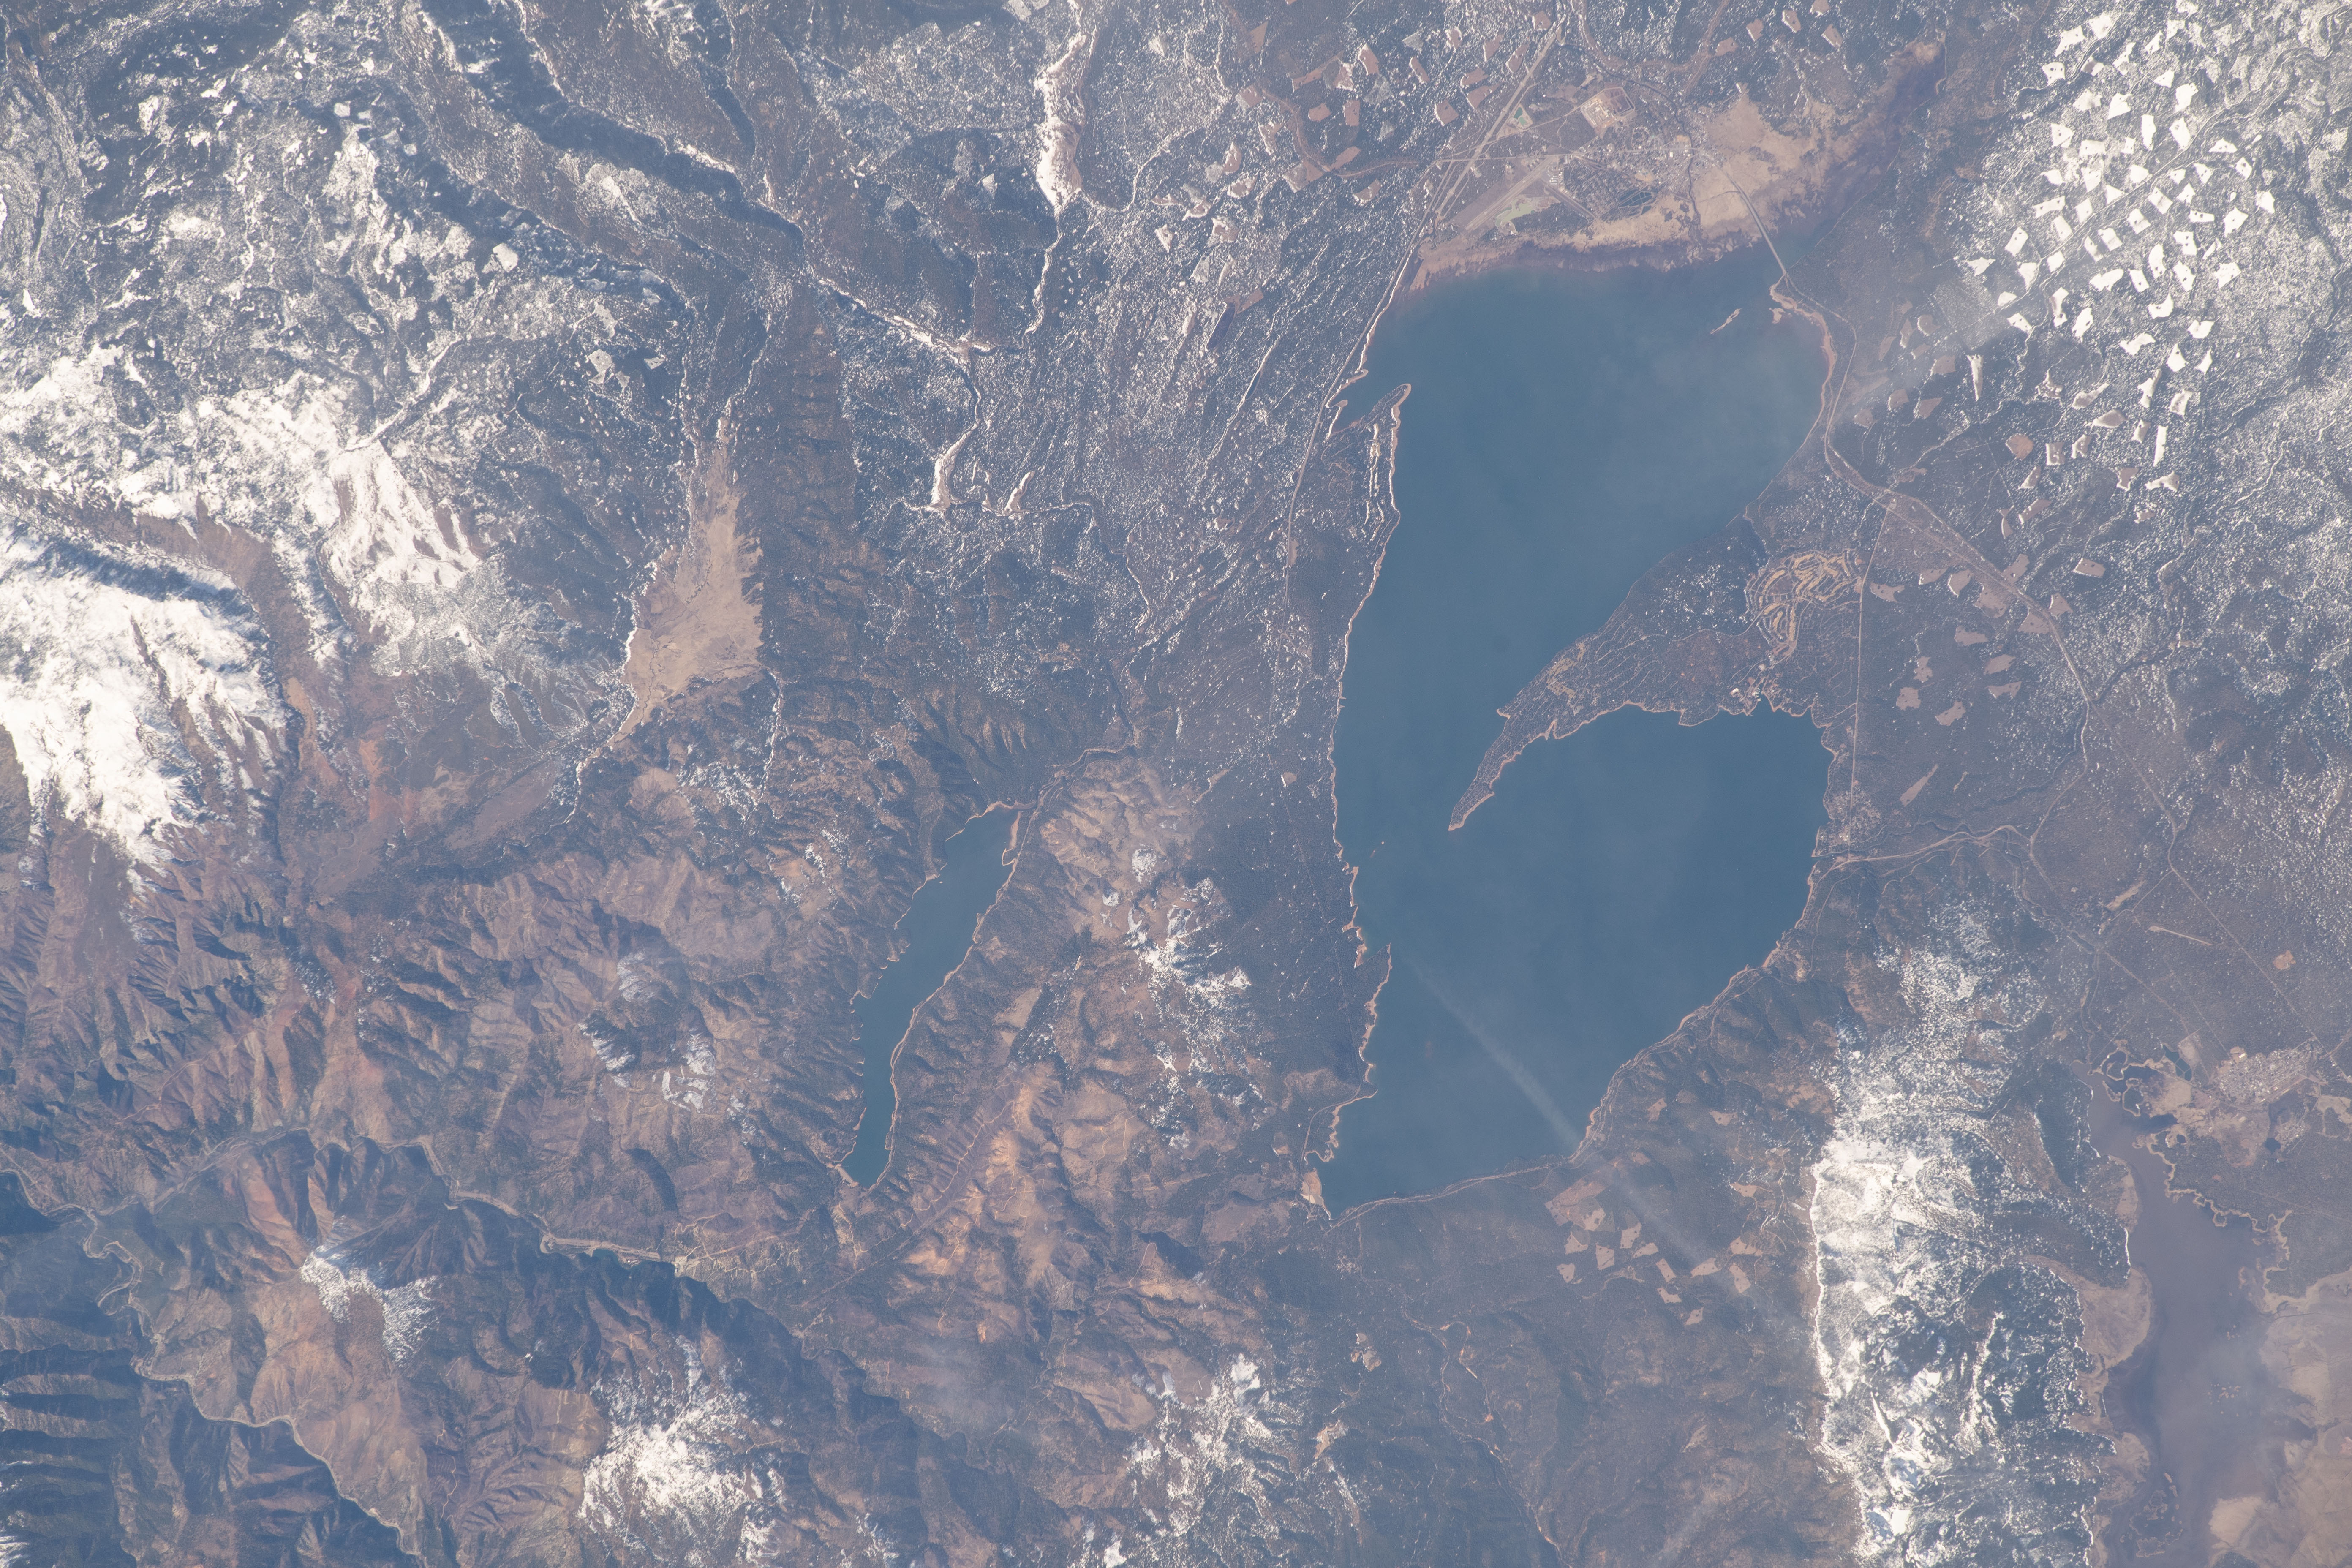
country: USA-CALIFORNIA
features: LAKE ALMANOR, SIERRA NEVADA MOUNTAINS
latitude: 40.3
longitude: -121.1
